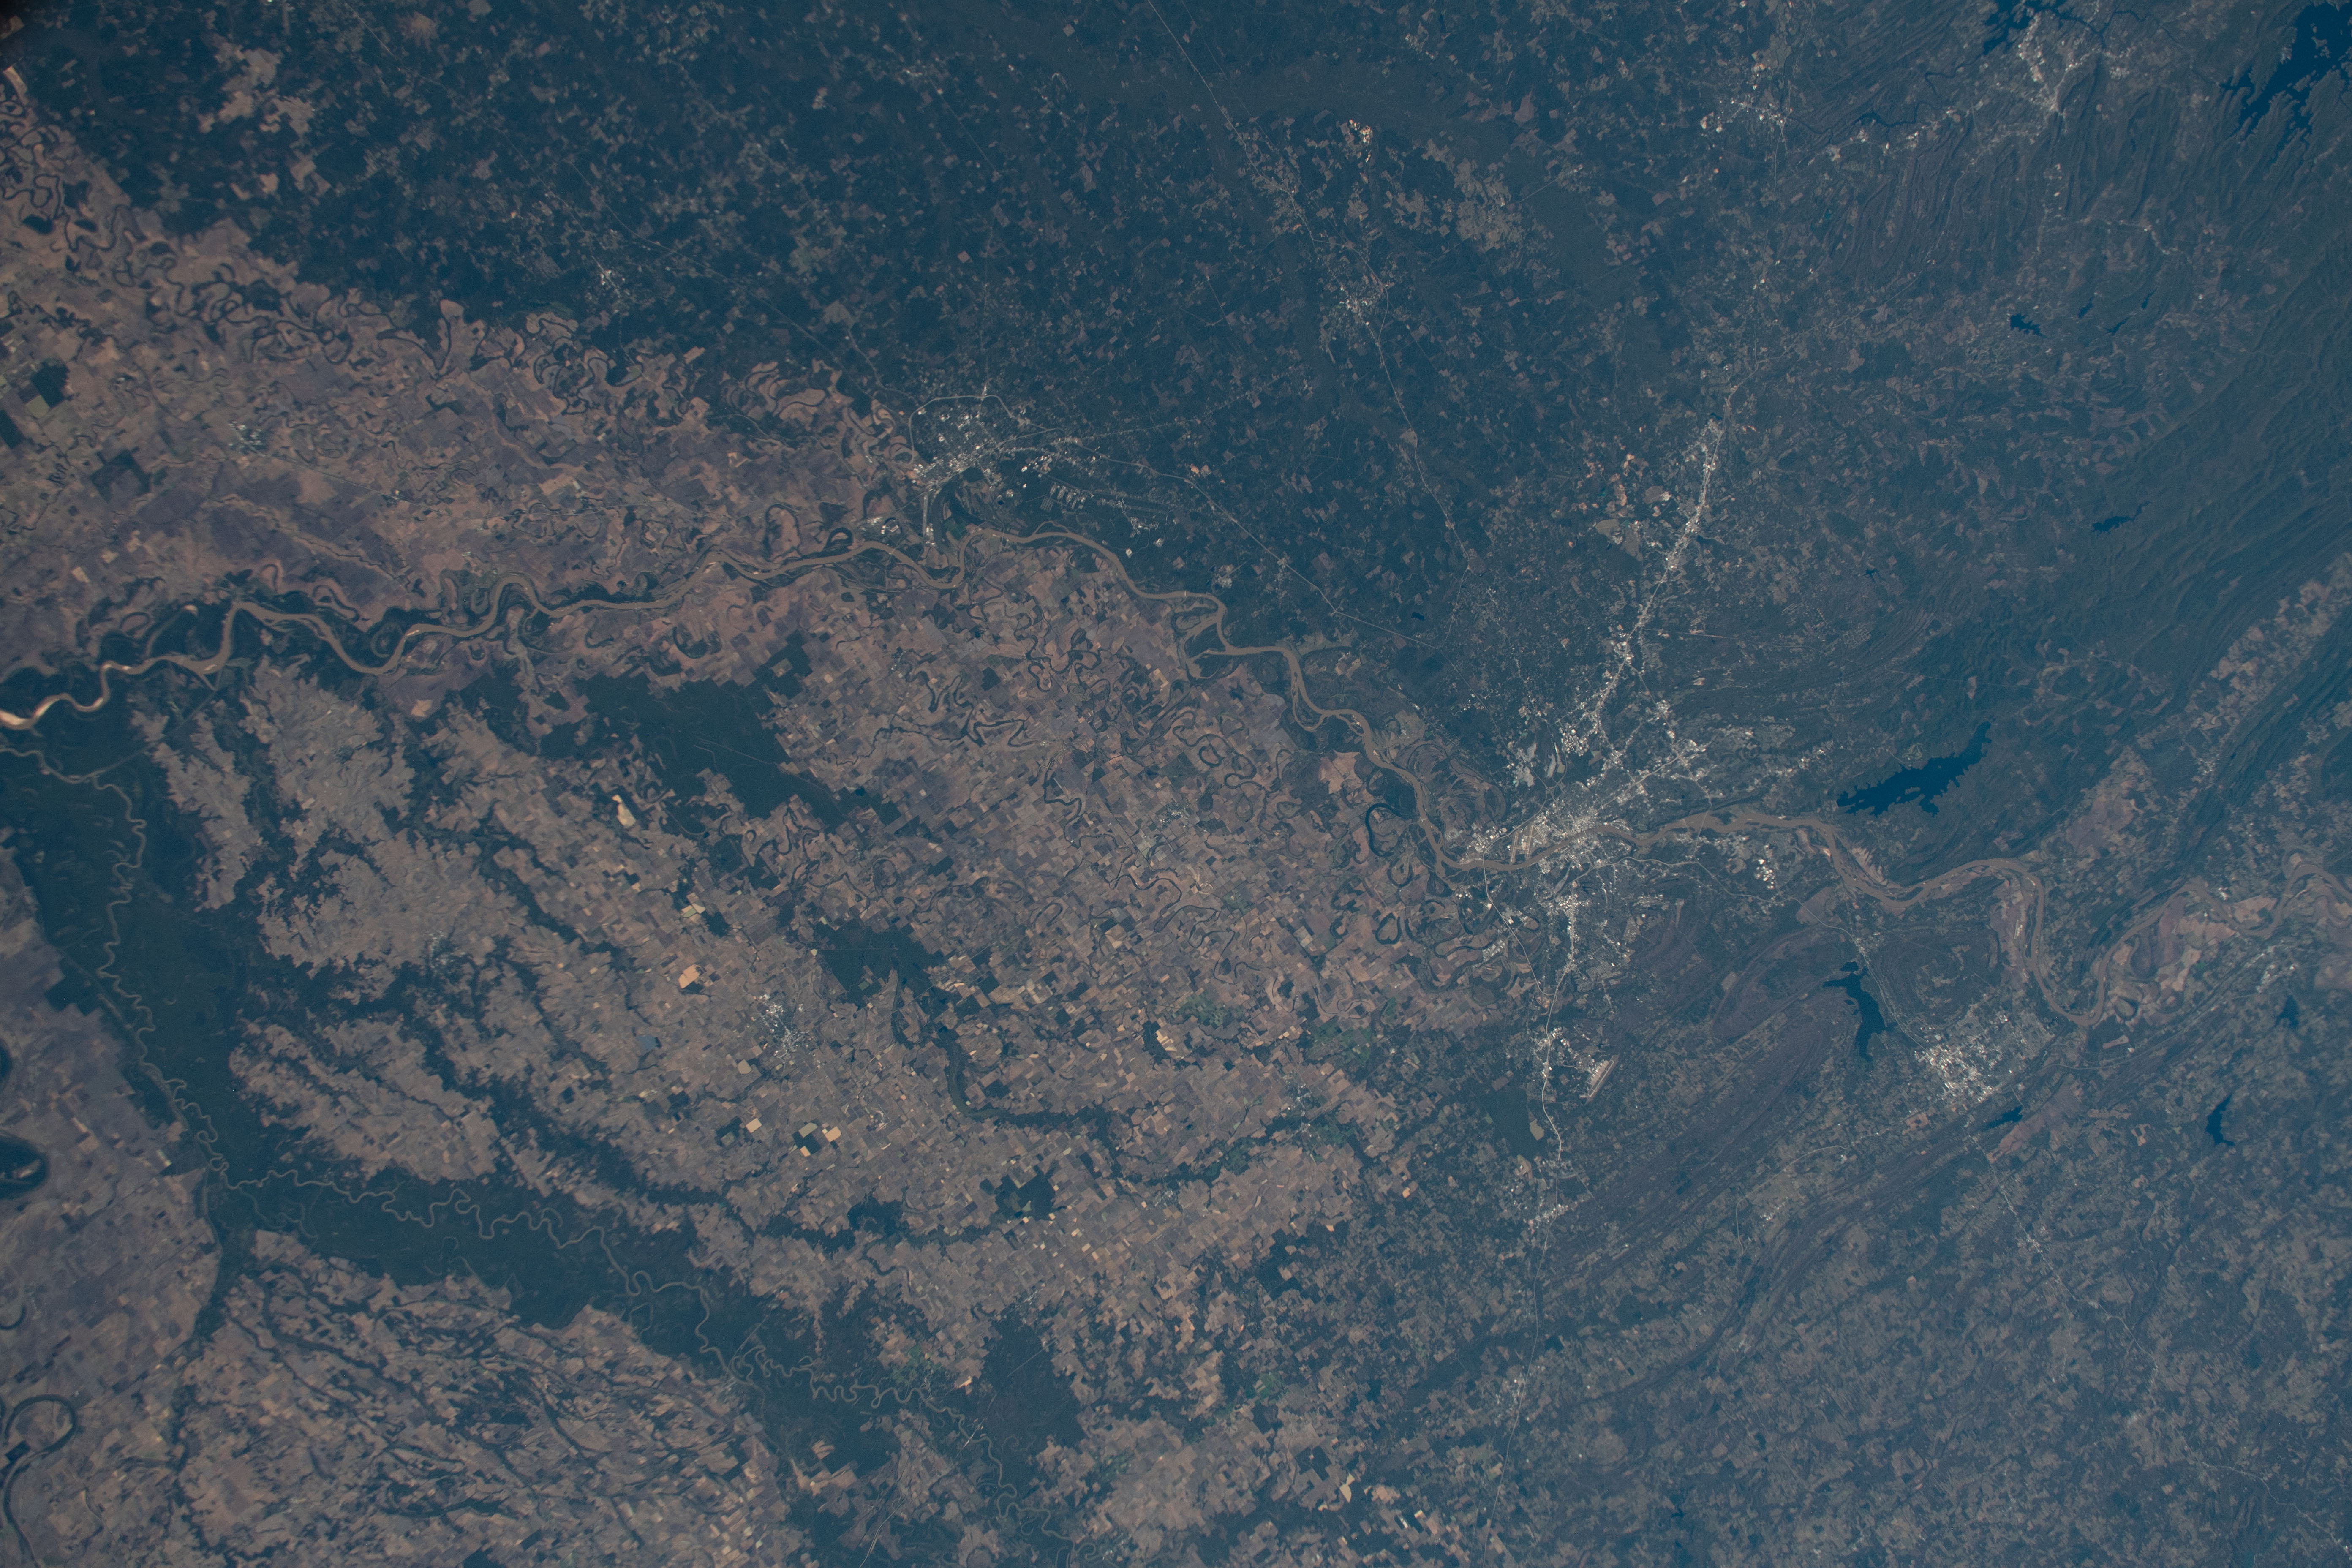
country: USA-ARKANSAS
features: ARKANSAS RIVER, LITTLE ROCK
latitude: 34.5
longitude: -92.0
